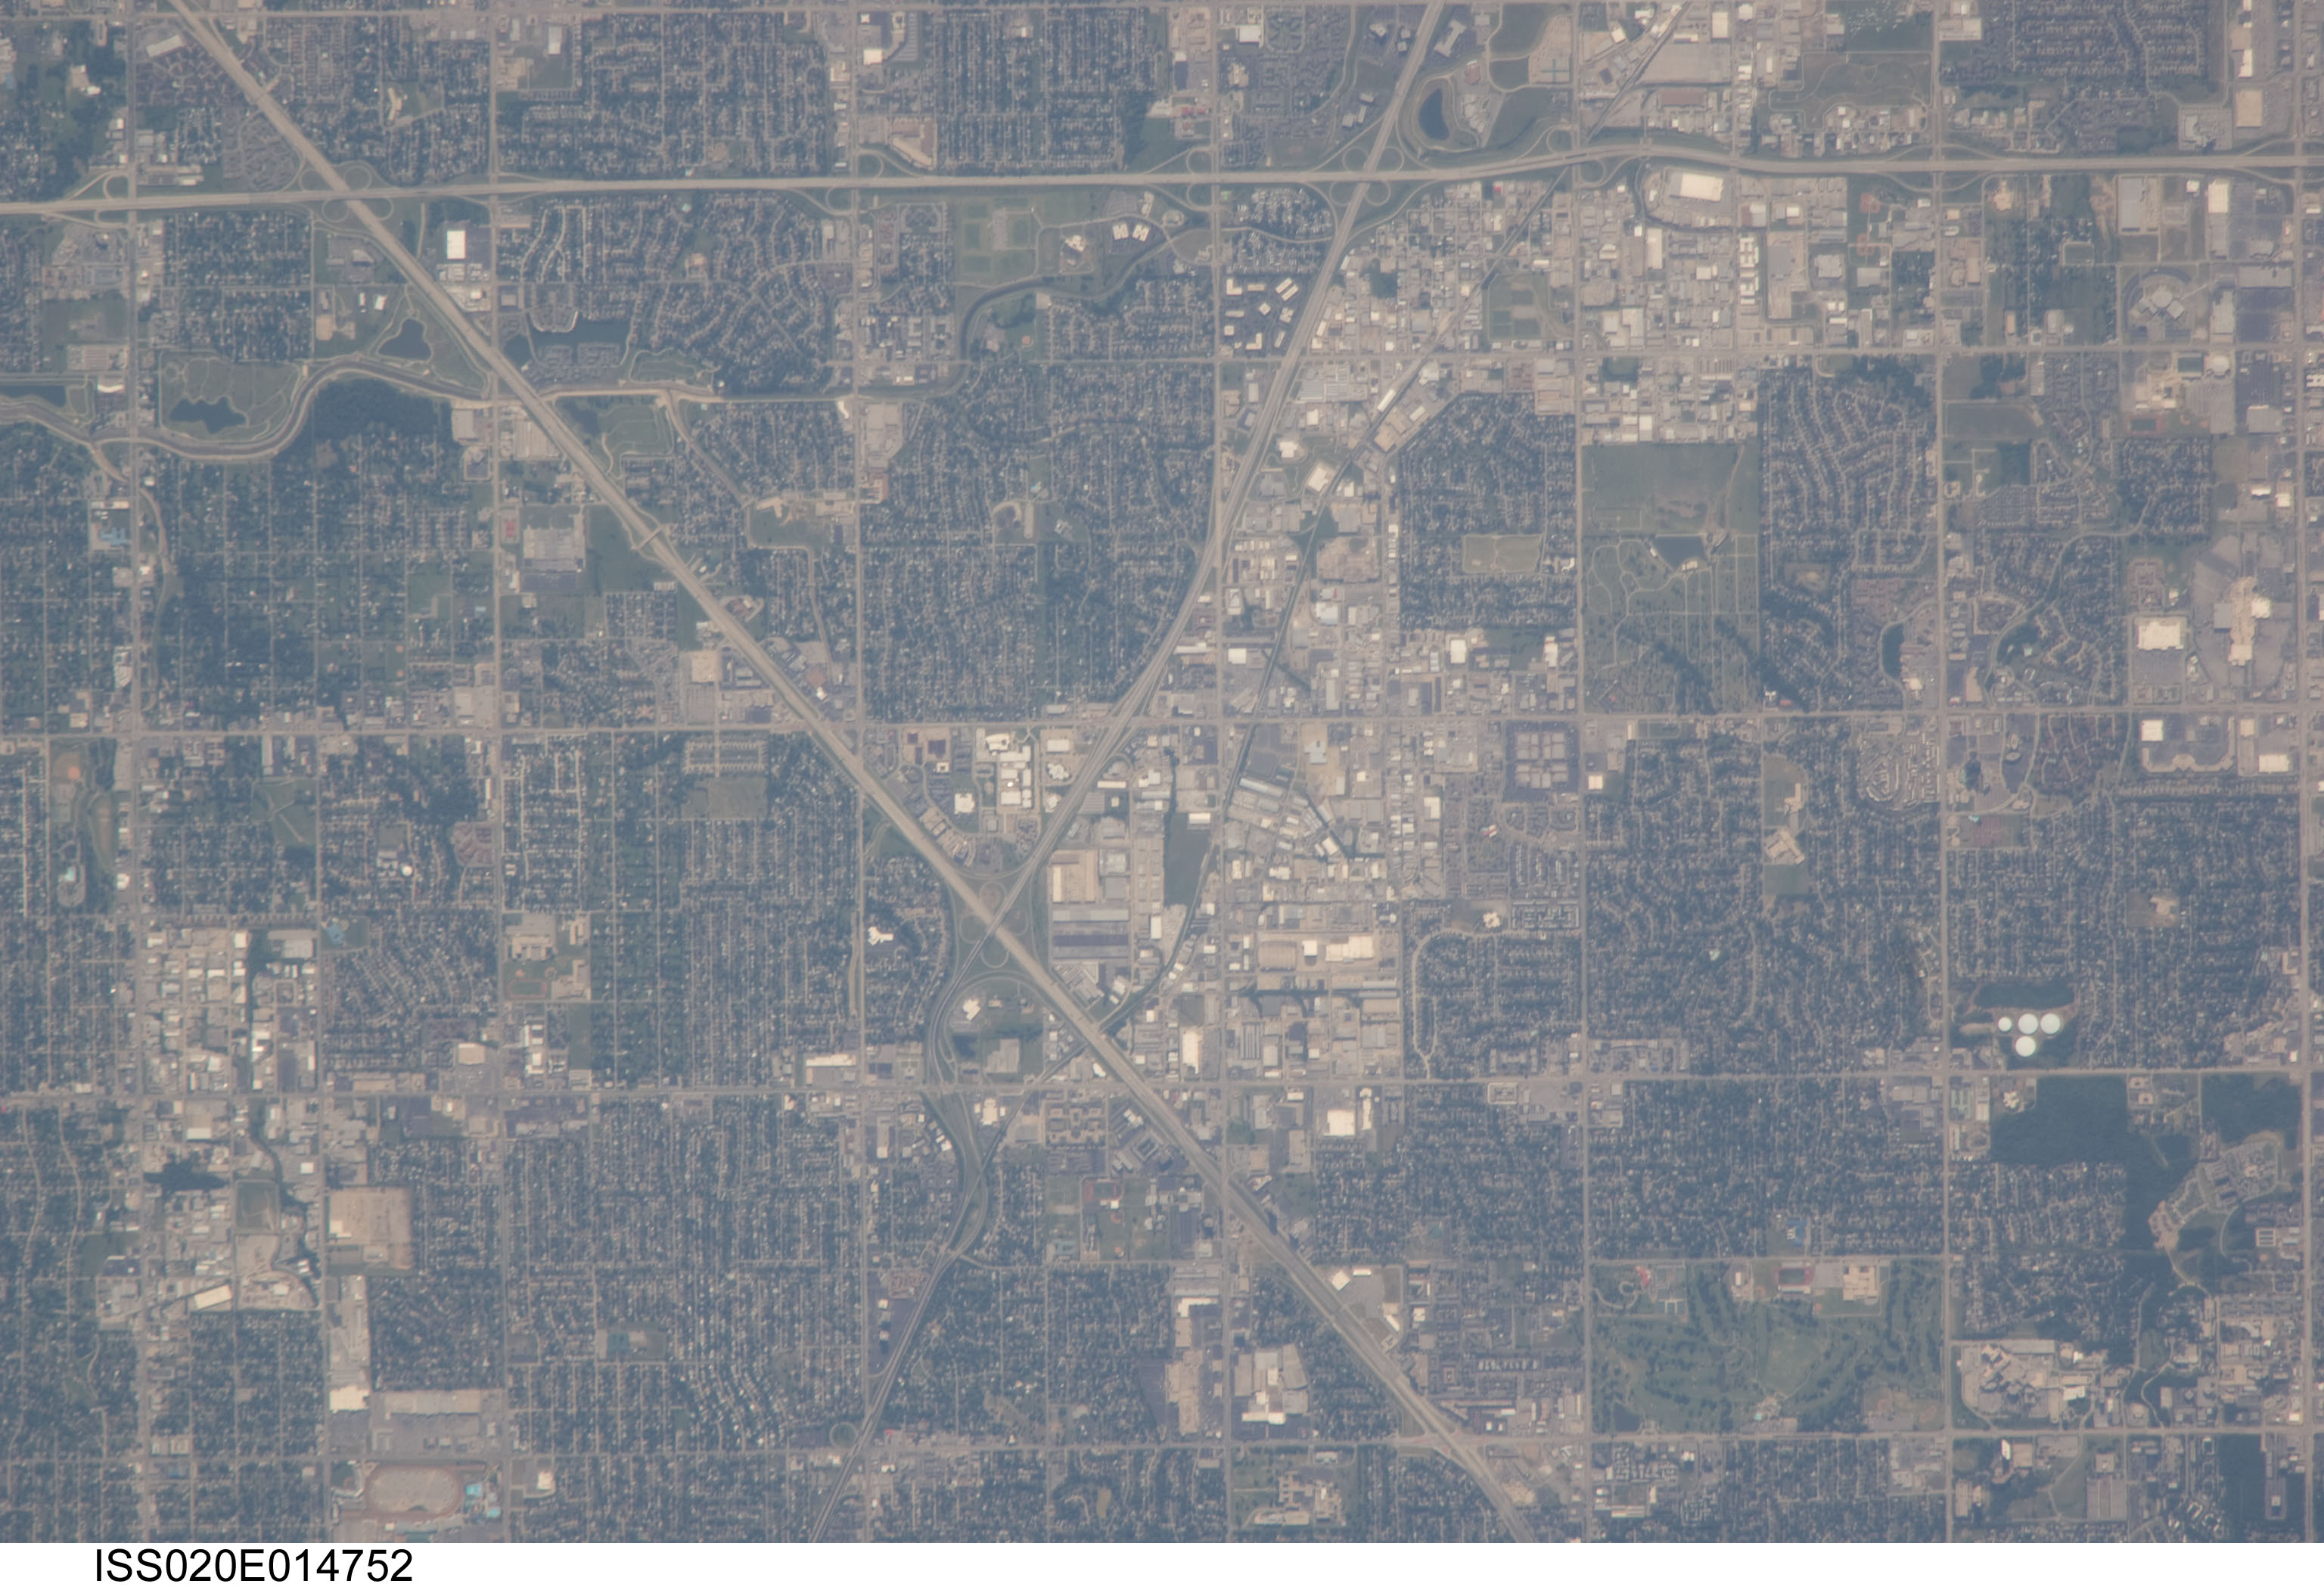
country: USA-OKLAHOMA
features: LAFORTUNE PARK,MINGO VALLEY EXPRESSWAY,FULTON,PROMENADE MALL,OU-TULSA,JOHANSEN ACRES,OKLAHOMA,SOUTHROADS SHOPPING CENTER,INTERSTATE 44,MEMORIAL PARK CEMETARY,TULSA OK,BROKEN ARROW EXPRESSWAY
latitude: 36.1
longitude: -95.9
